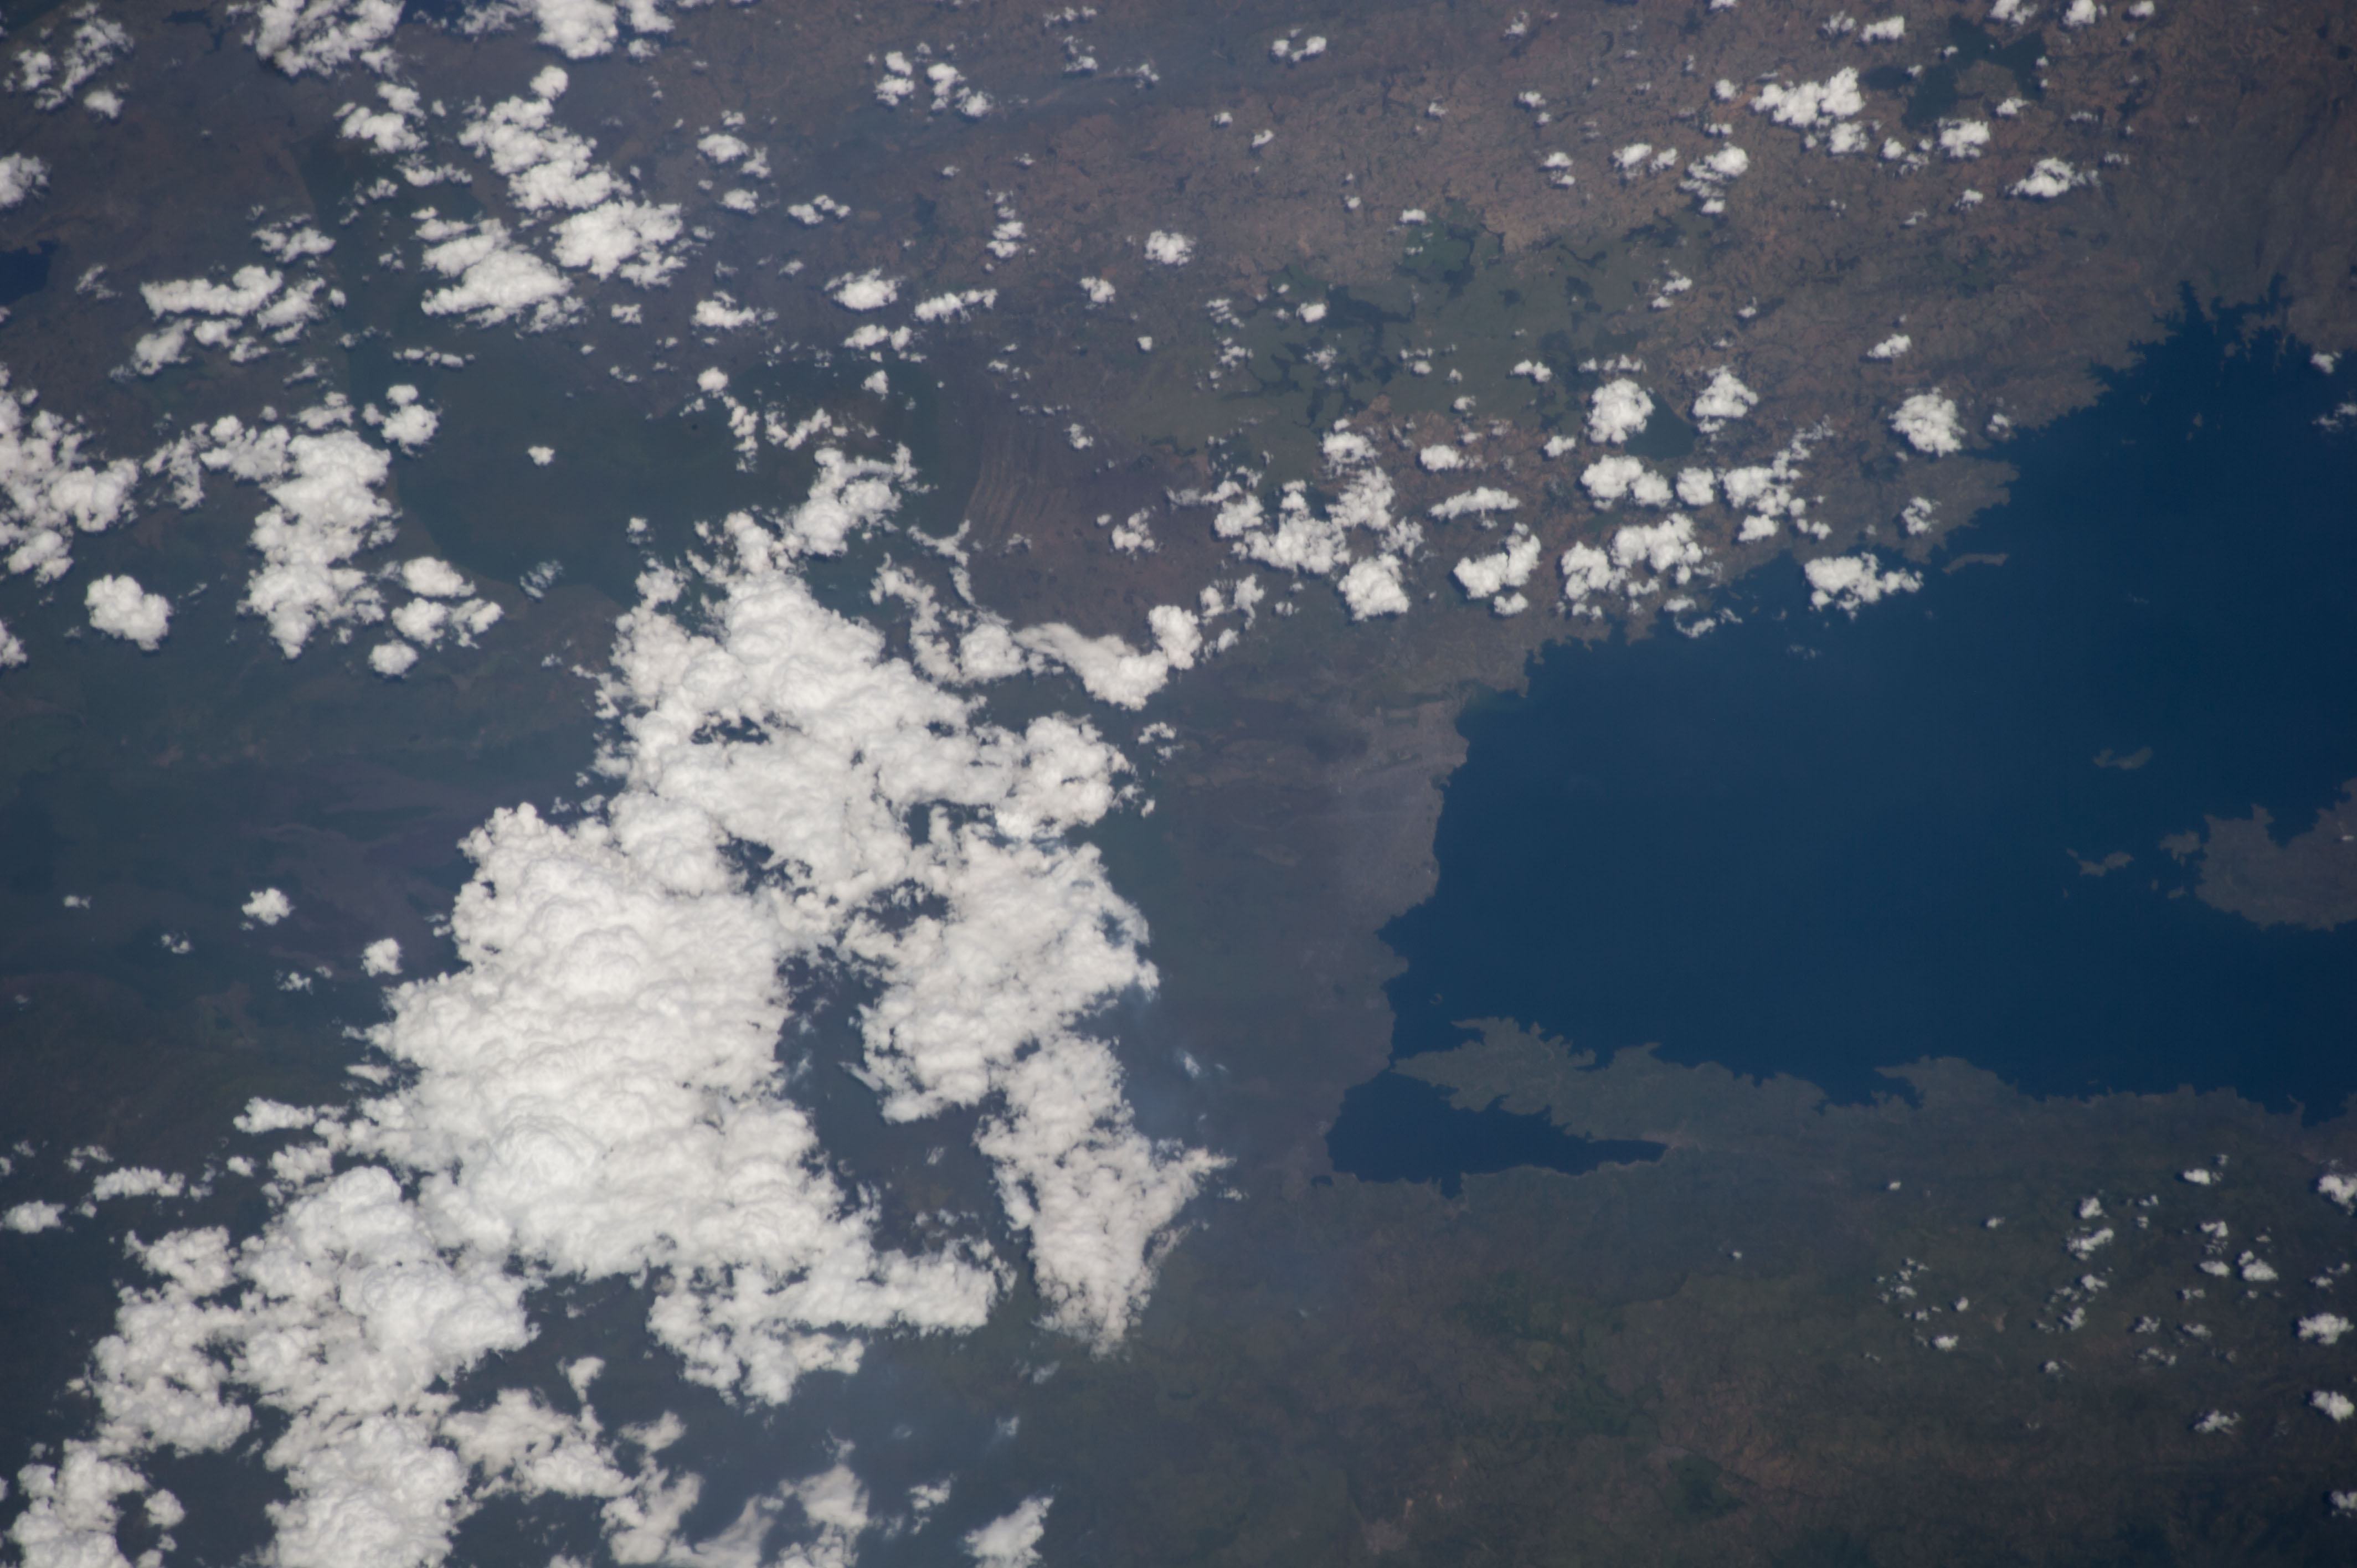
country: DEM. REP. OF CONGO
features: LAC KIVU,ILE IDJWI,LAKE KIVU
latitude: -1.6
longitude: 29.3
